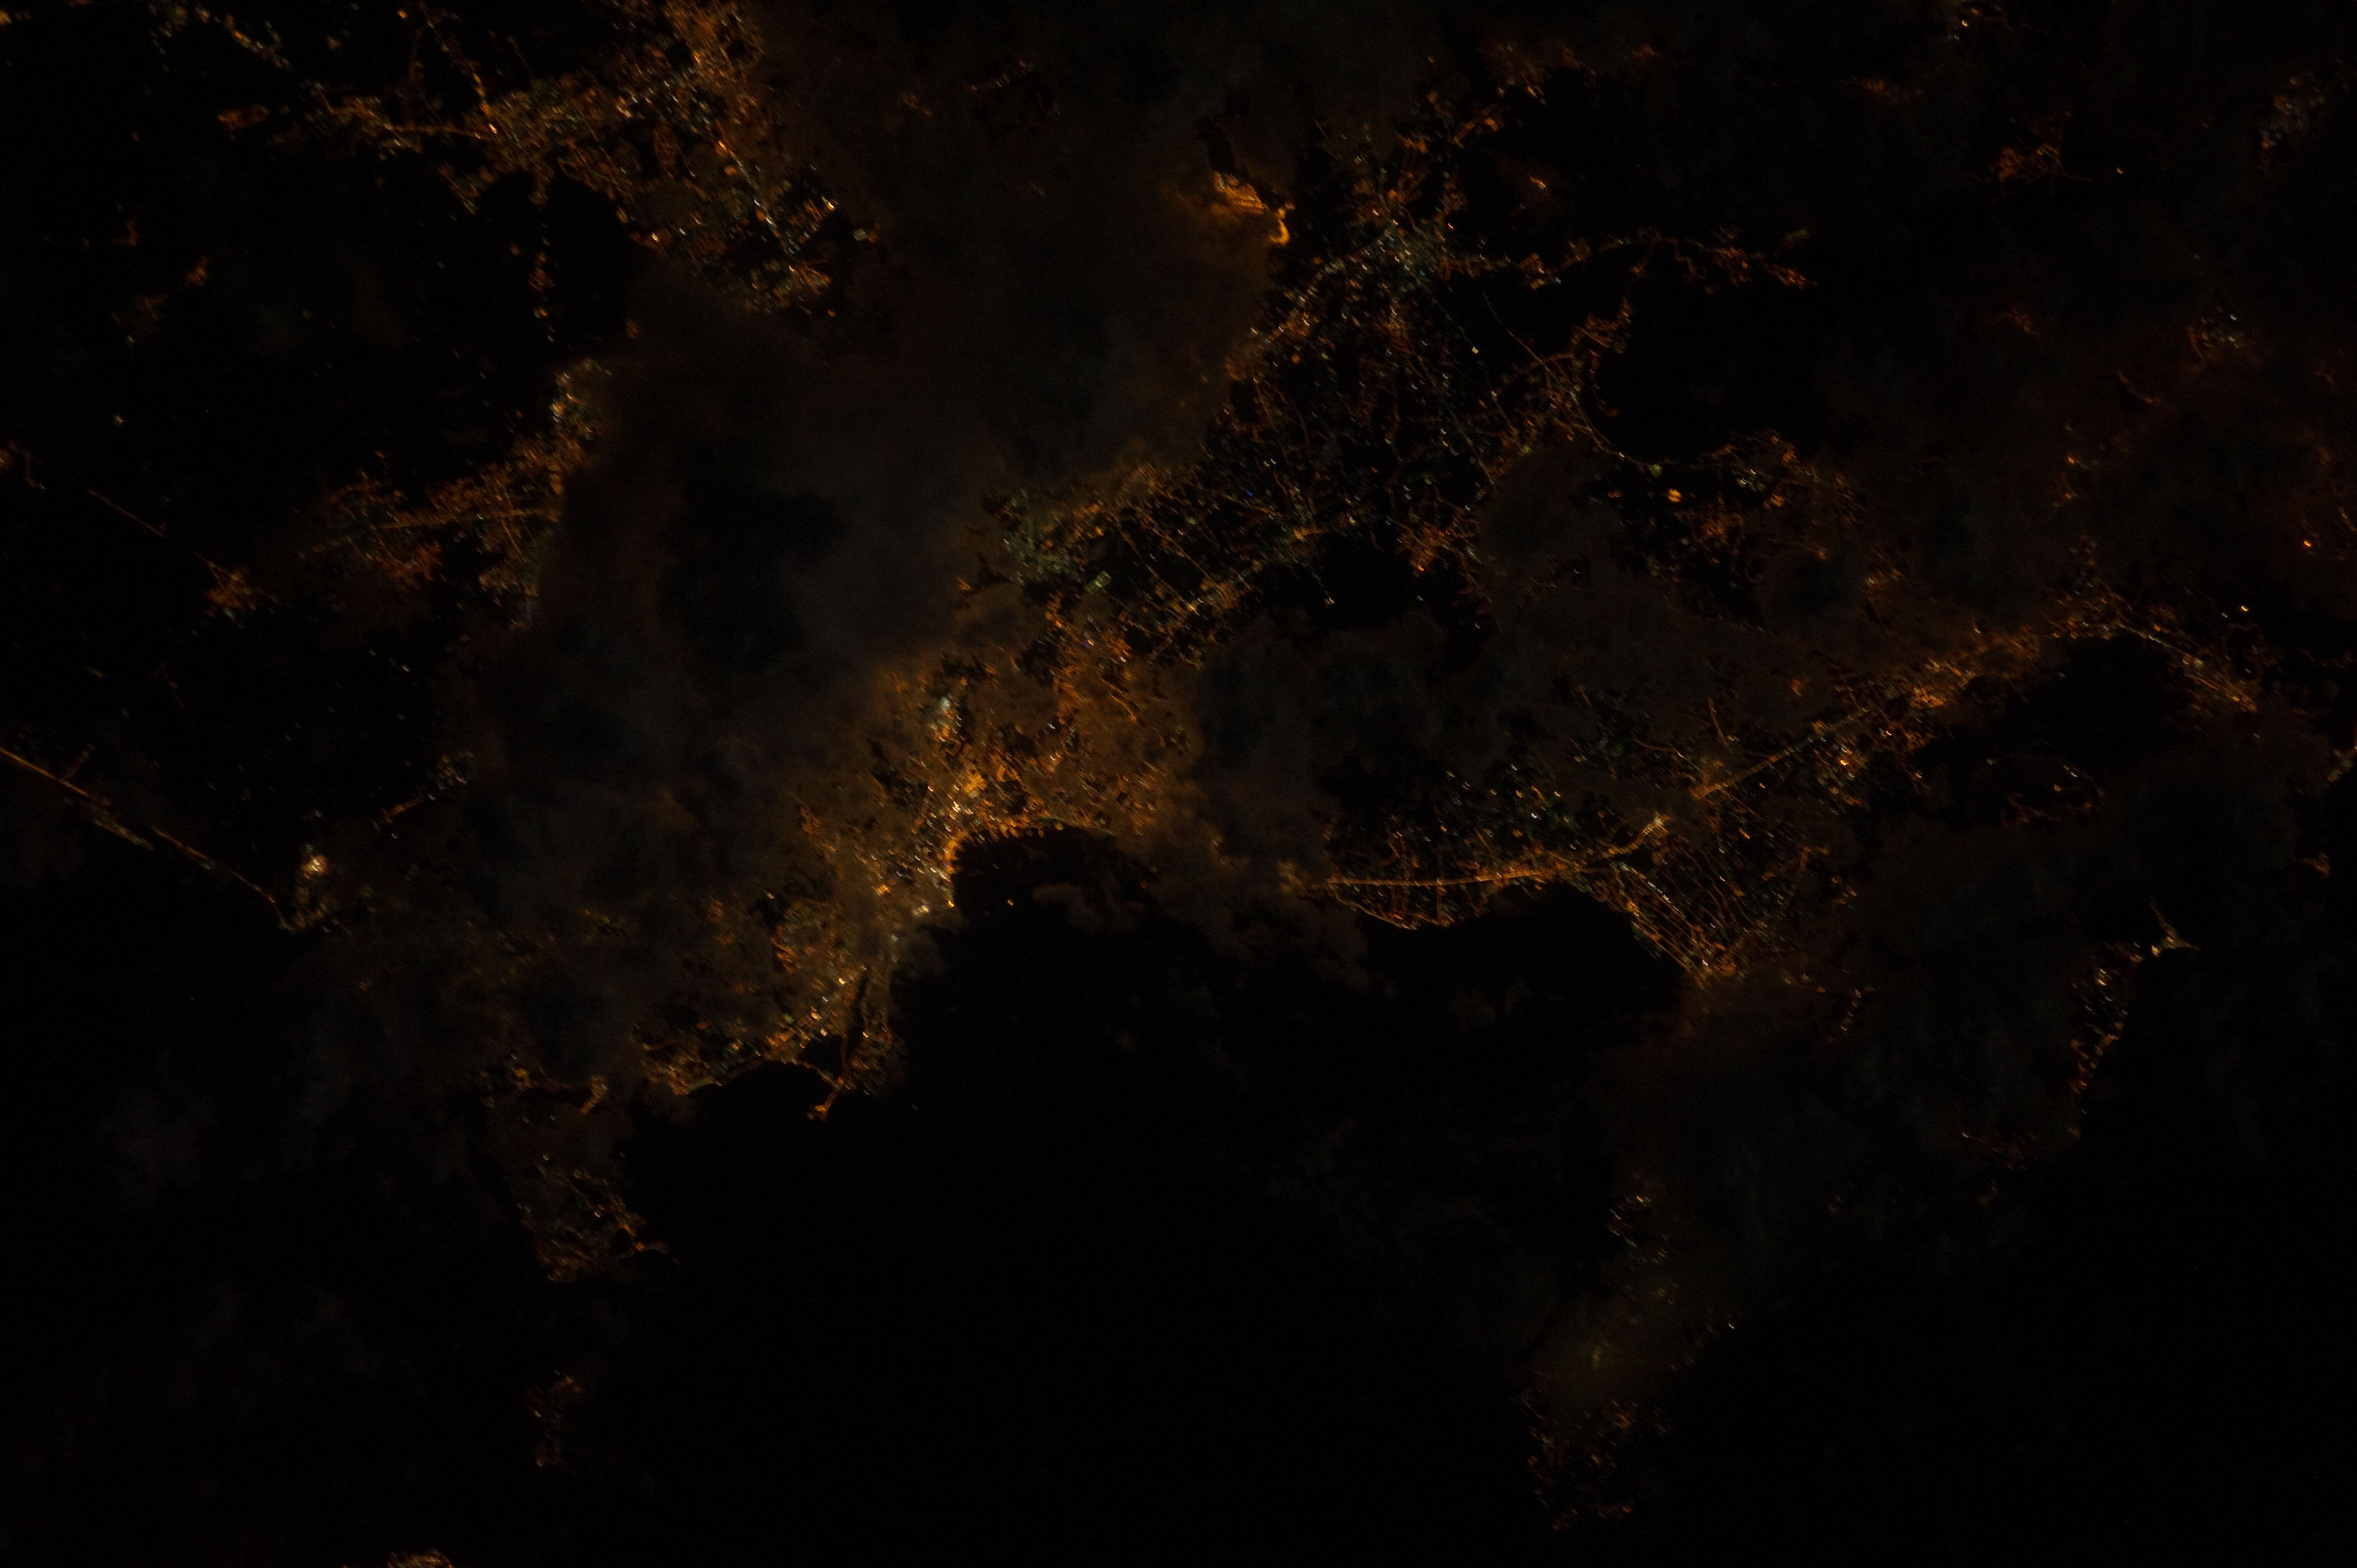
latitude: 40.2
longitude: 18.3
